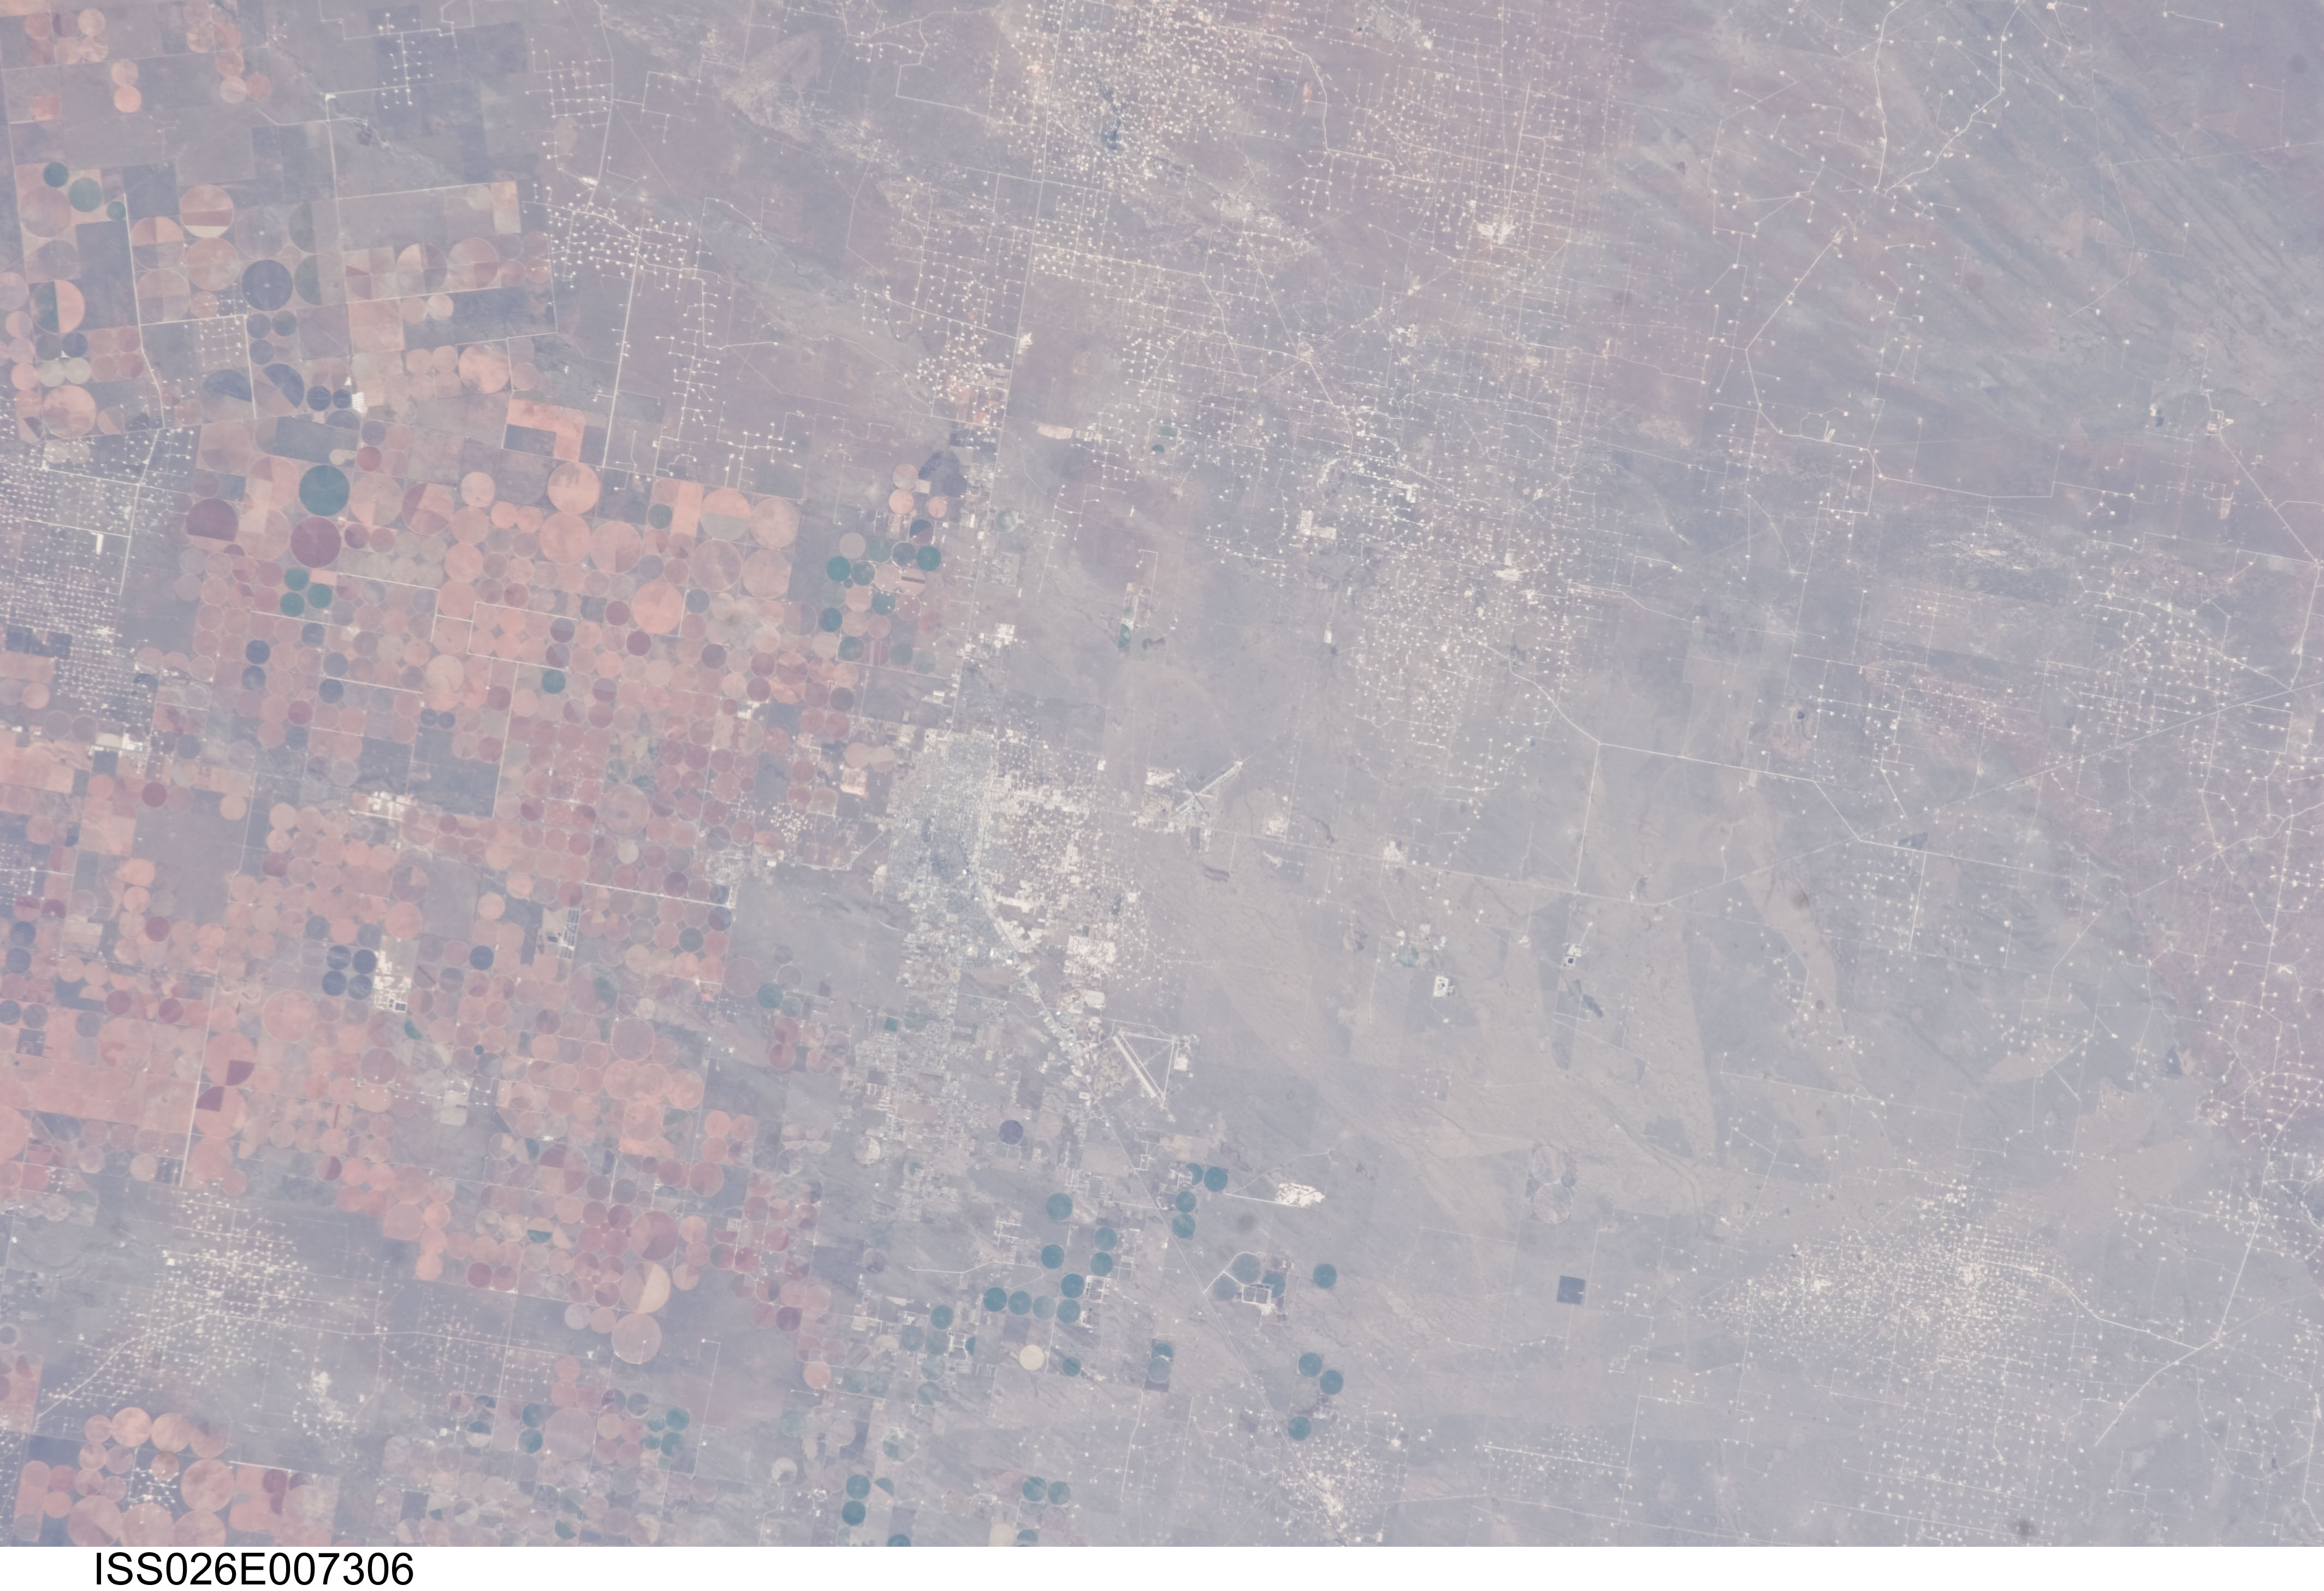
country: USA-NEW MEXICO
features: HOBBS, HOBBS ARMY AIRFIELD, IRRIGATED AGR., OIL FIELDS
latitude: 32.7
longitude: -103.2
